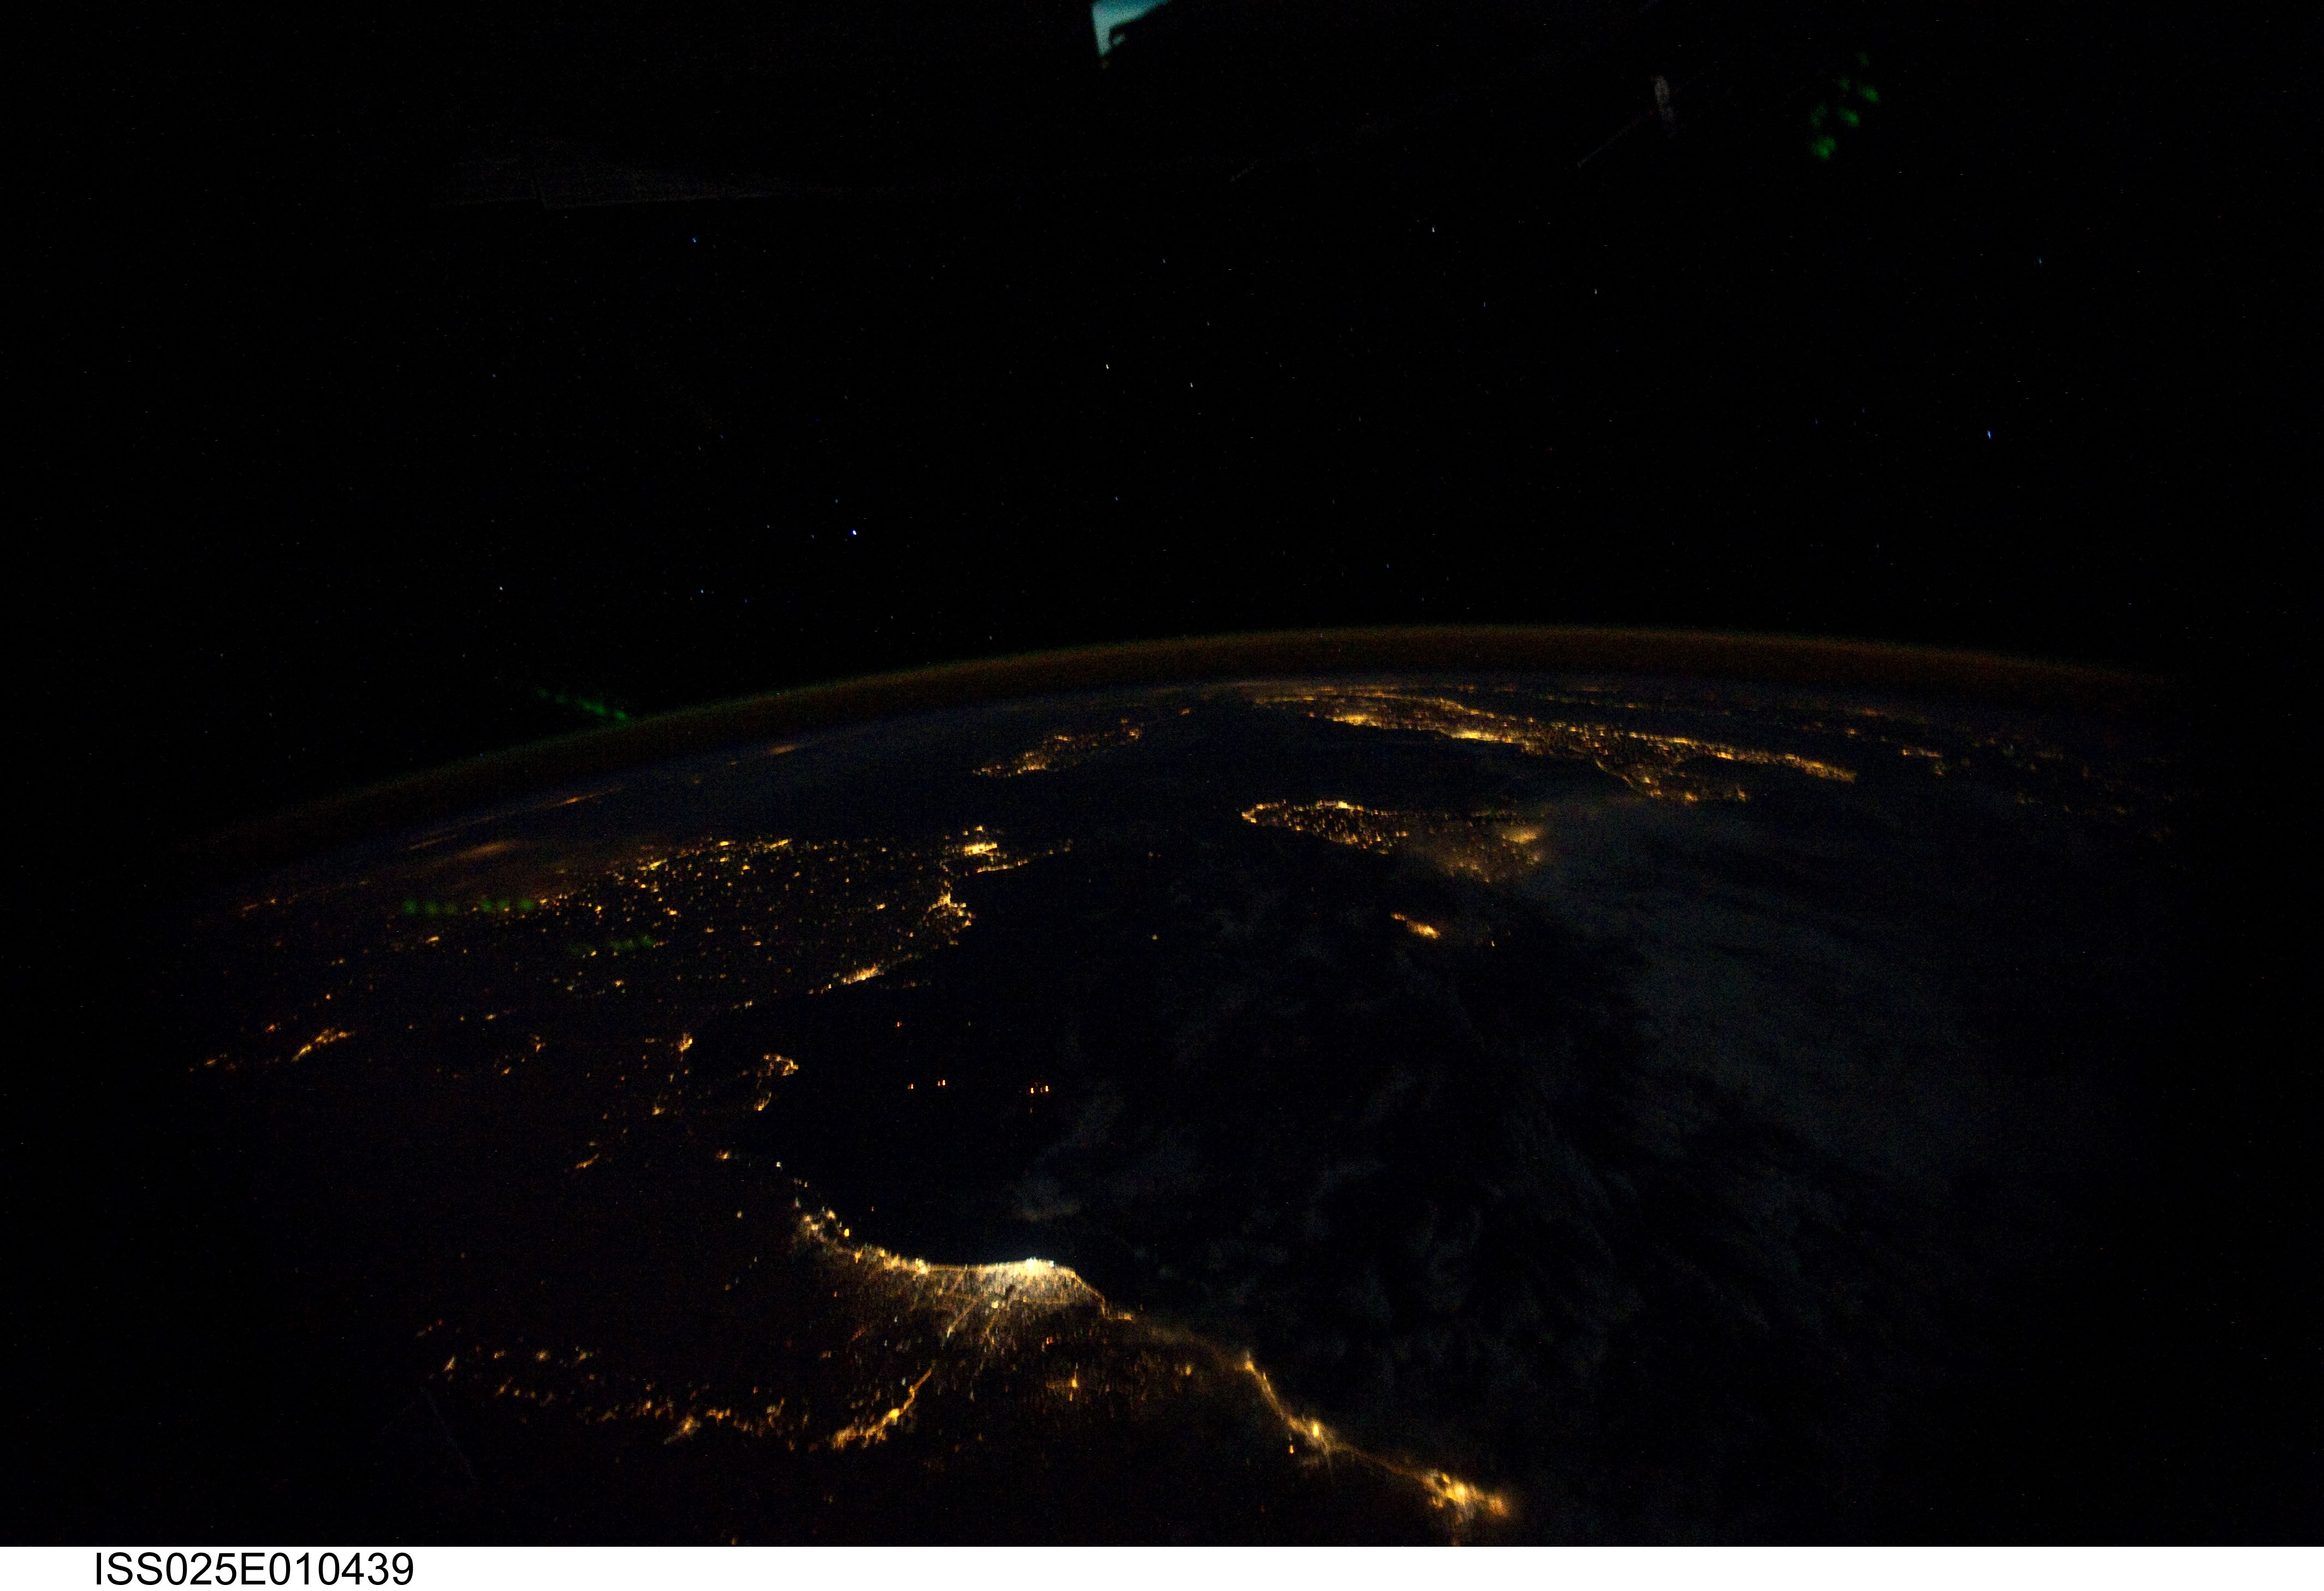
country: MALTA
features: TRIPOLI, TUNISIA, SICILY, ITALY AT NIGHT
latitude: 35.5
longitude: 13.5
